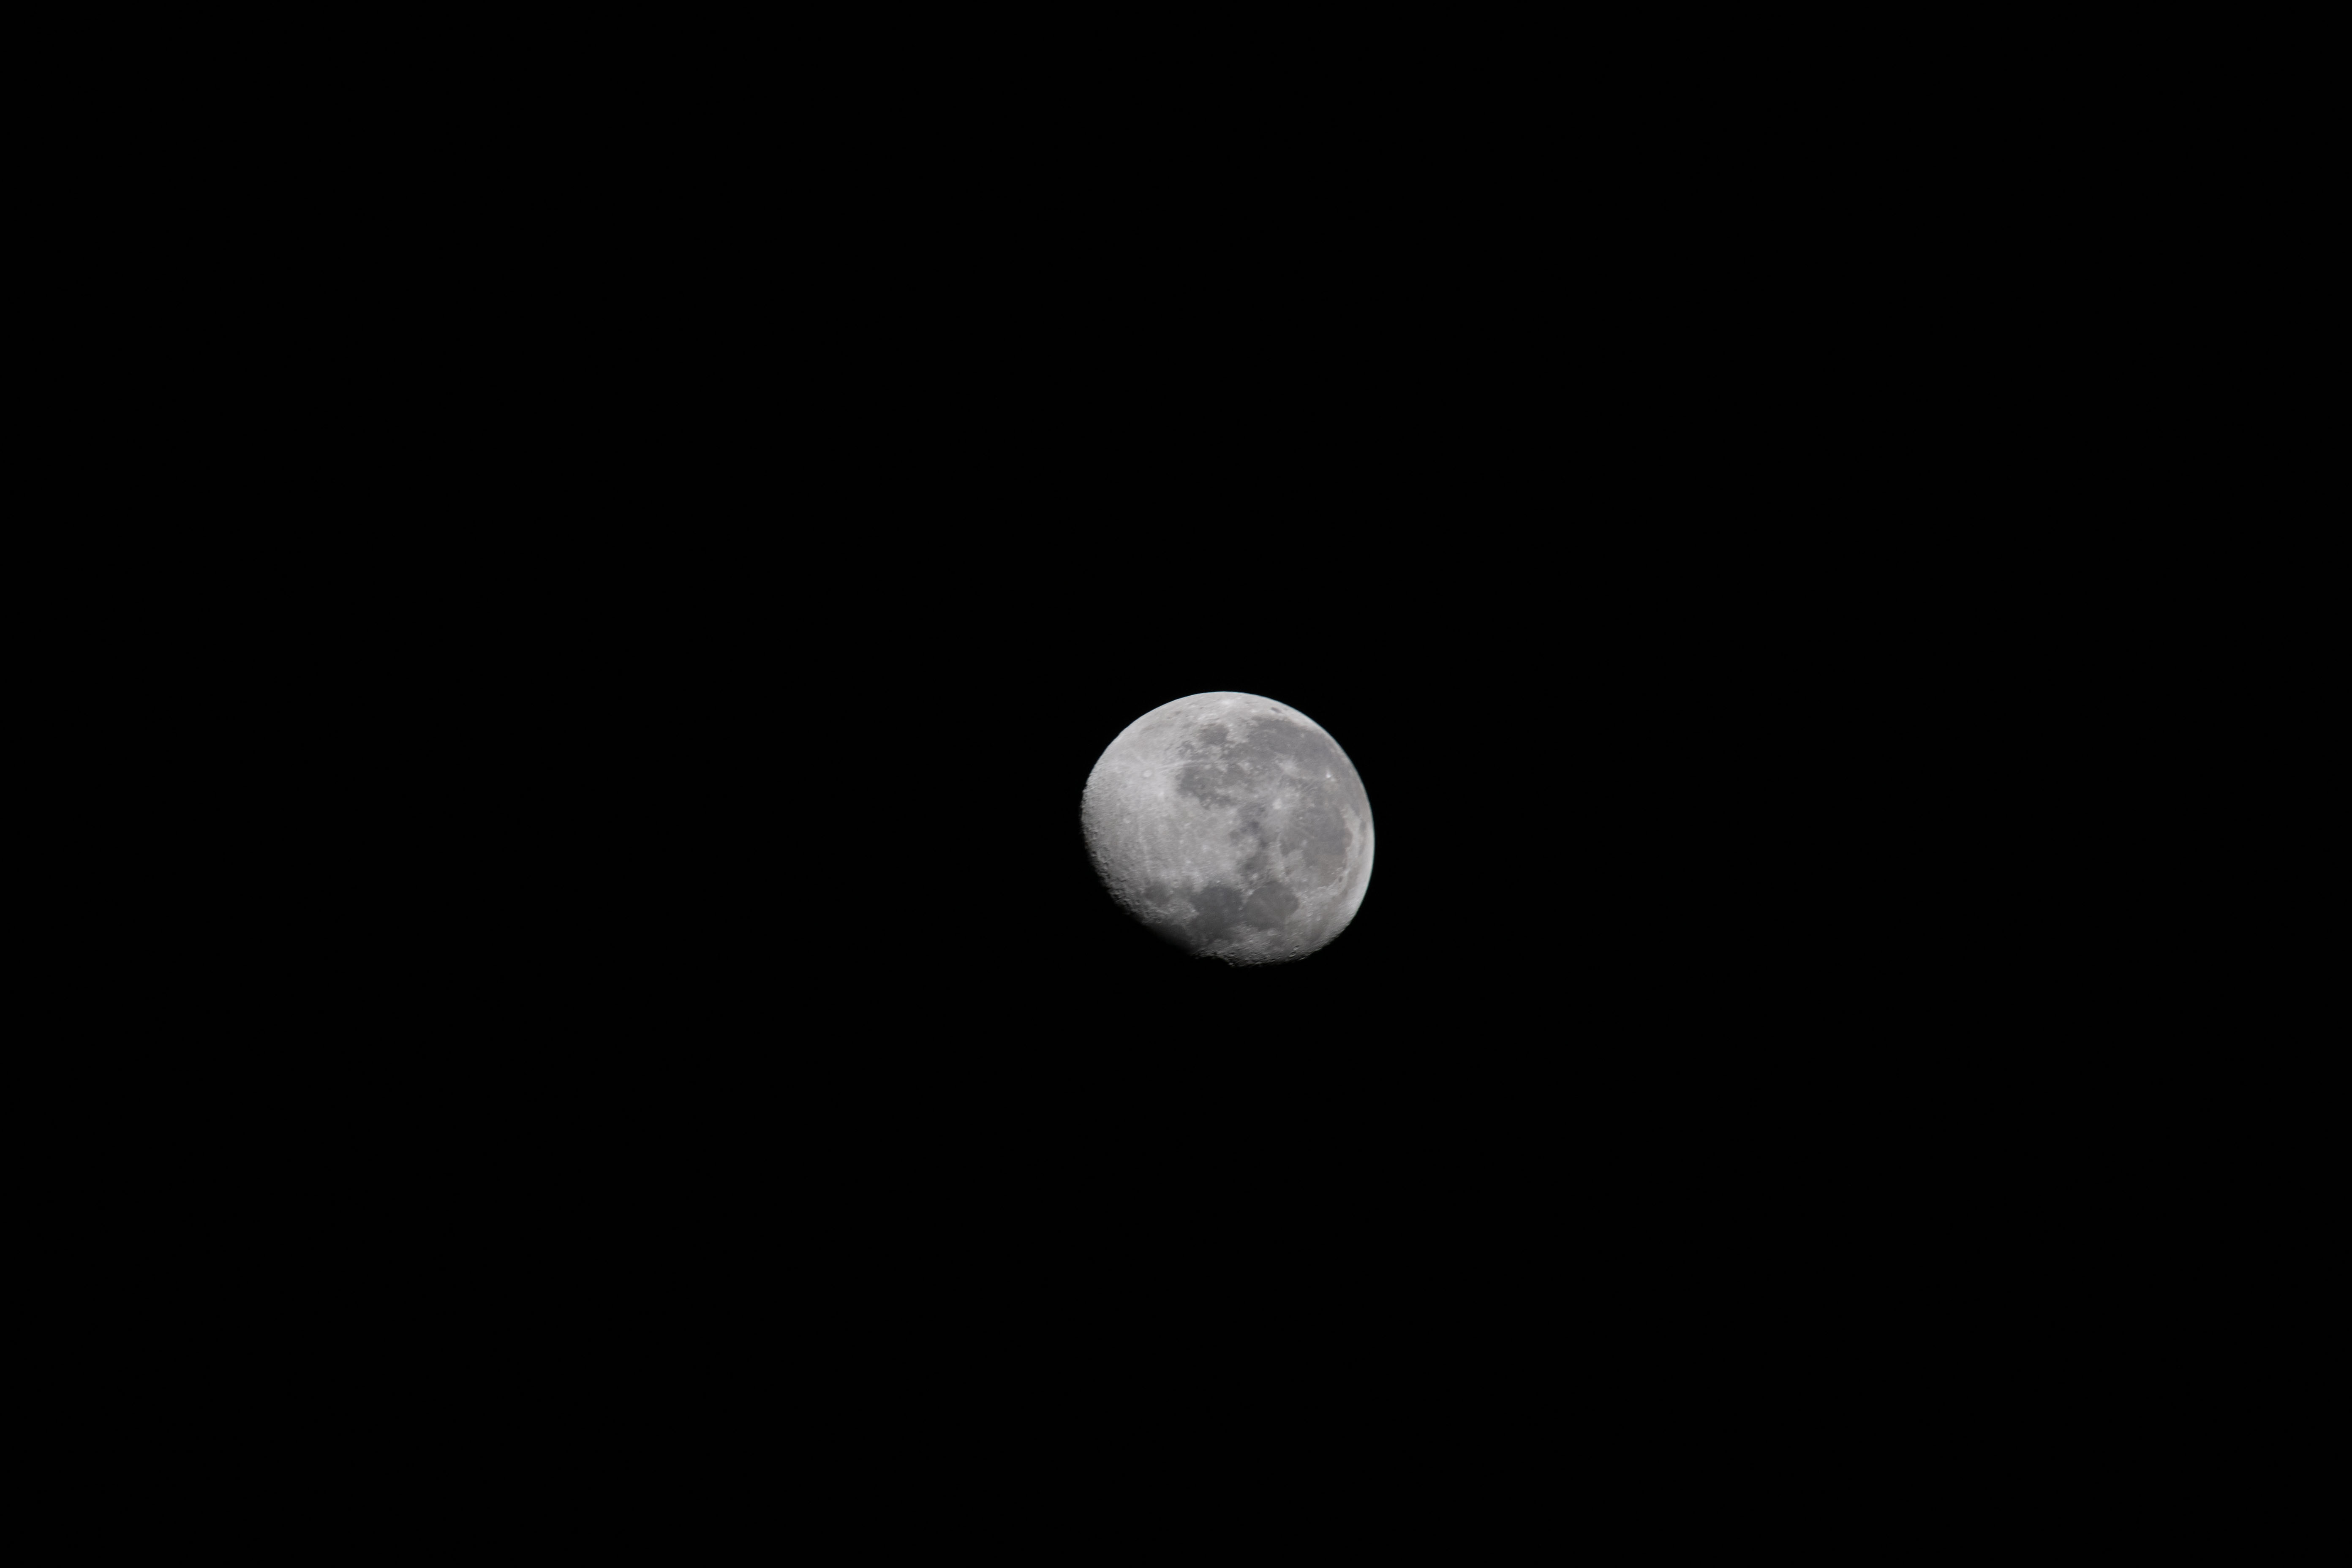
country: SPAIN
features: MOON
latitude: -10.9
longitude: -7.3
